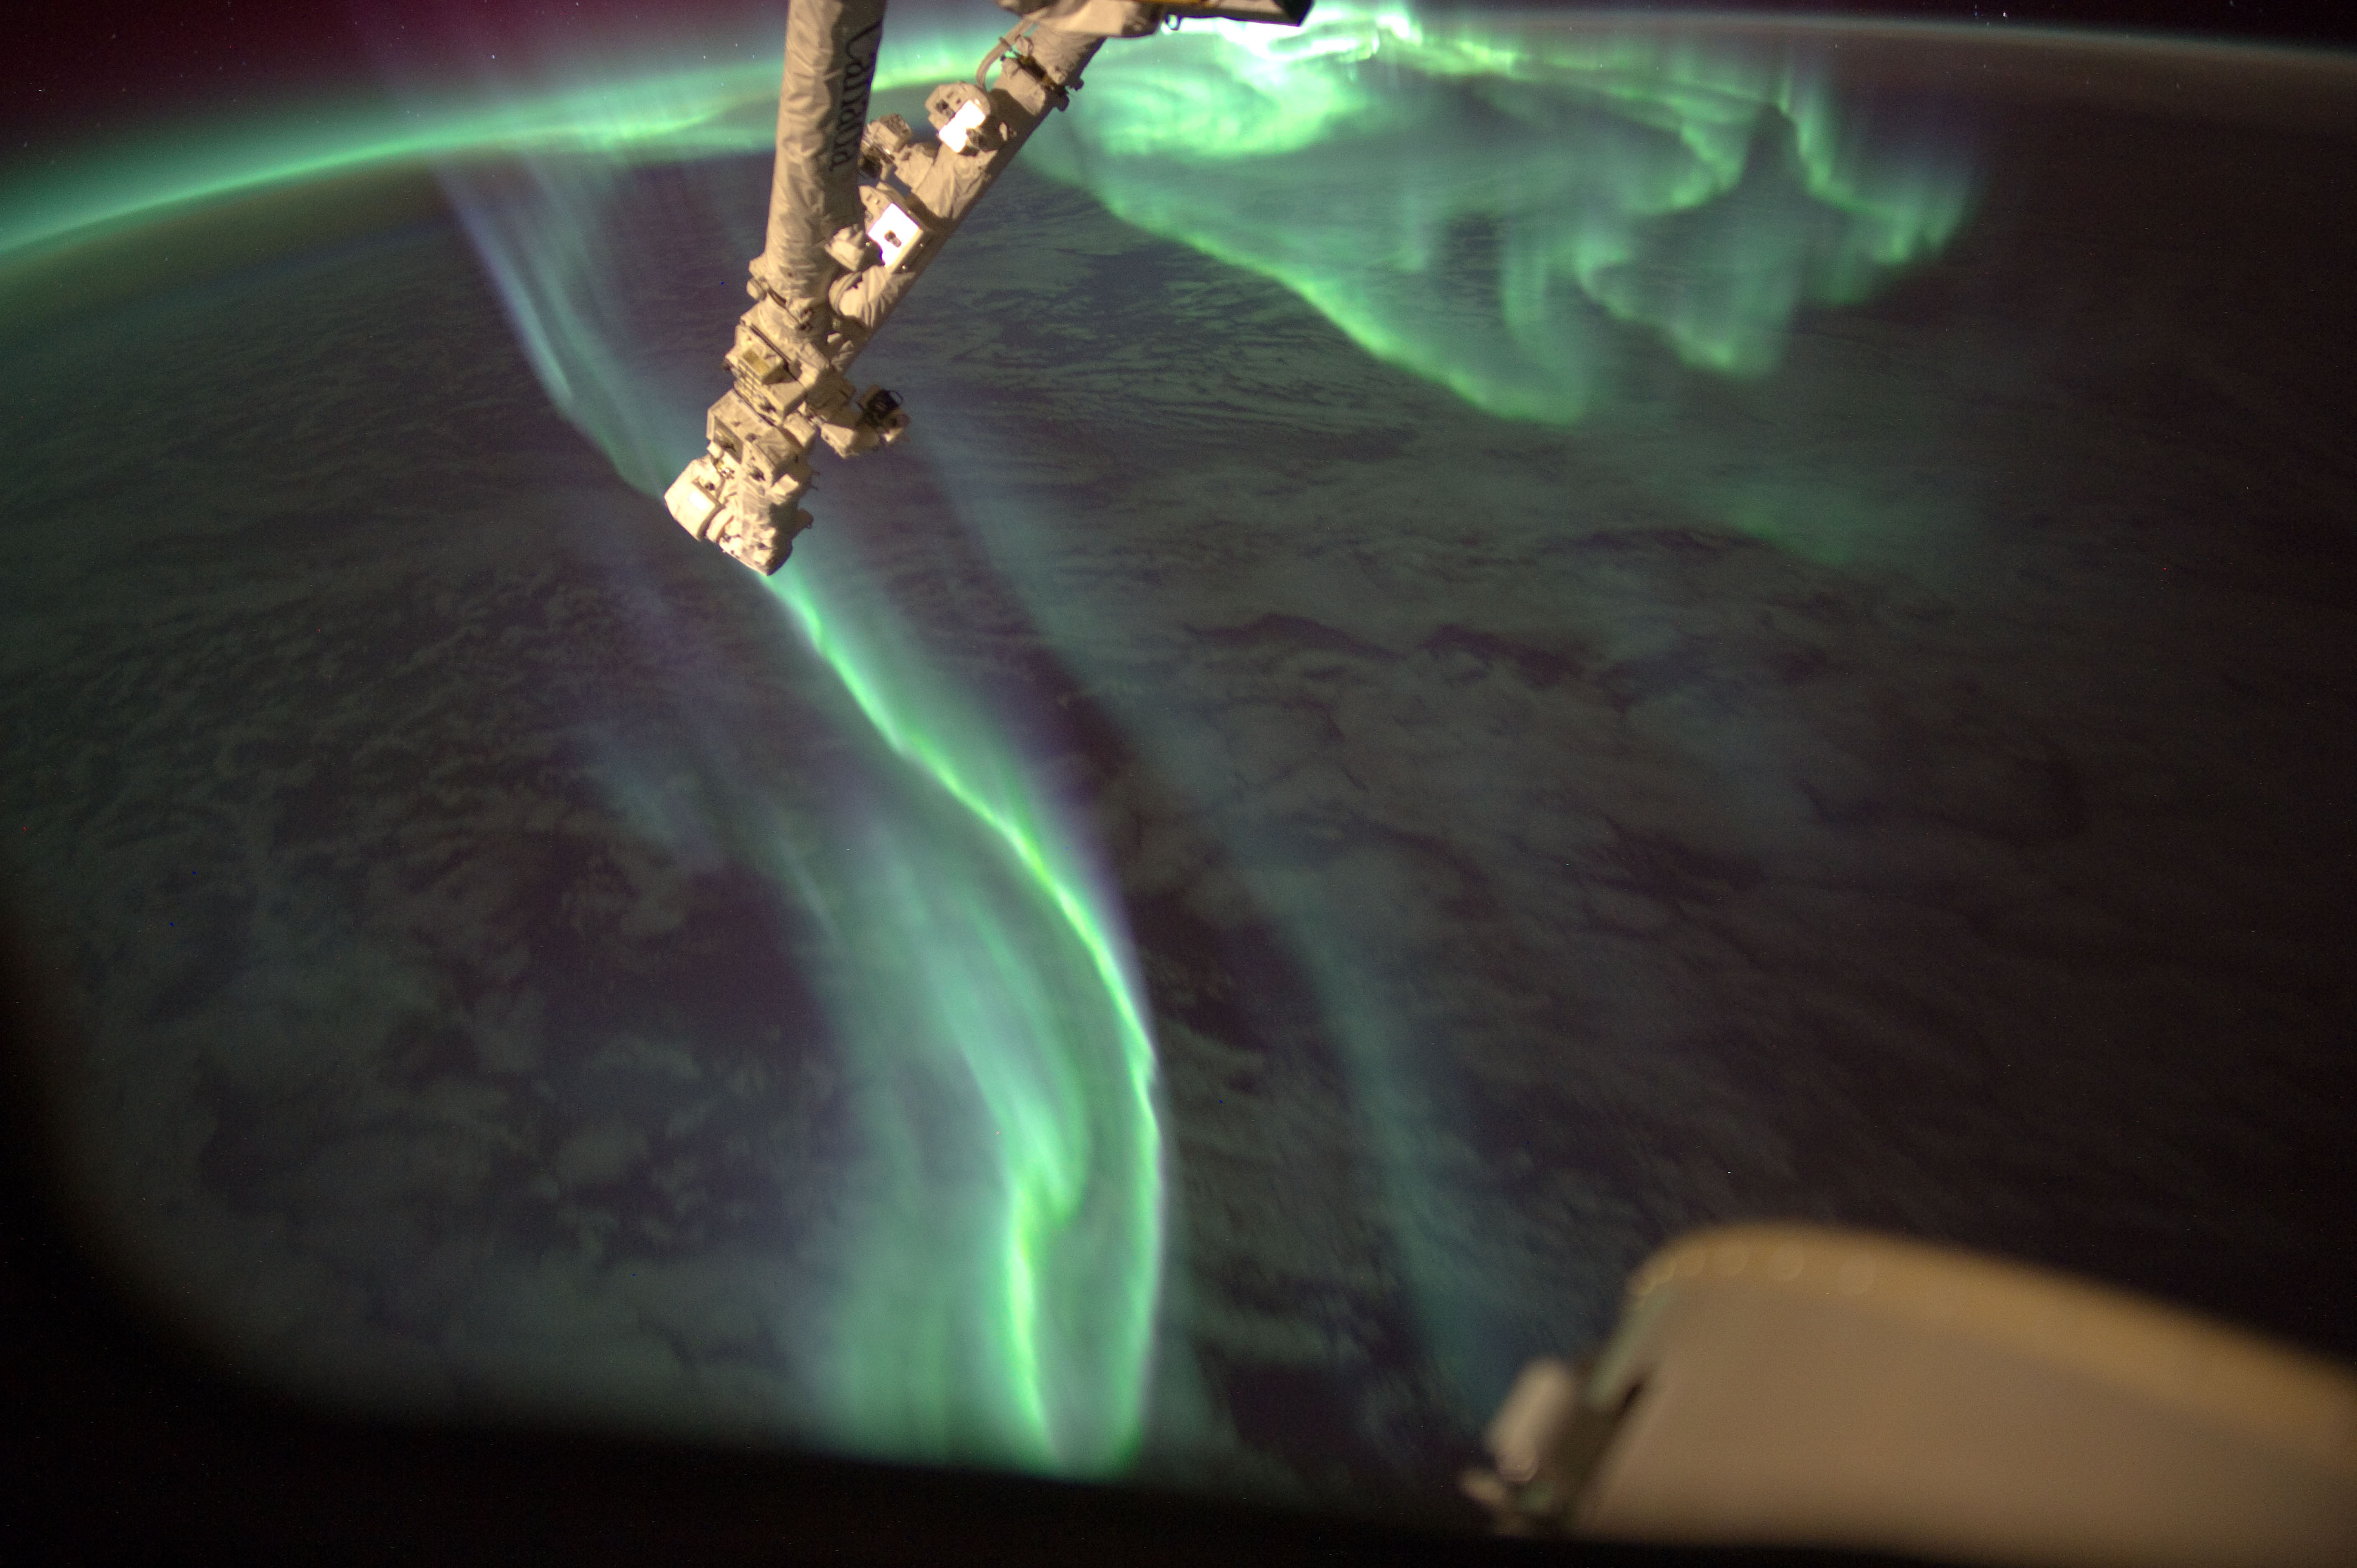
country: INDIAN OCEAN
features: PAN-AURORA AUSTRALIS, ATMOSPHERIC LIMB, STARS, ISS
